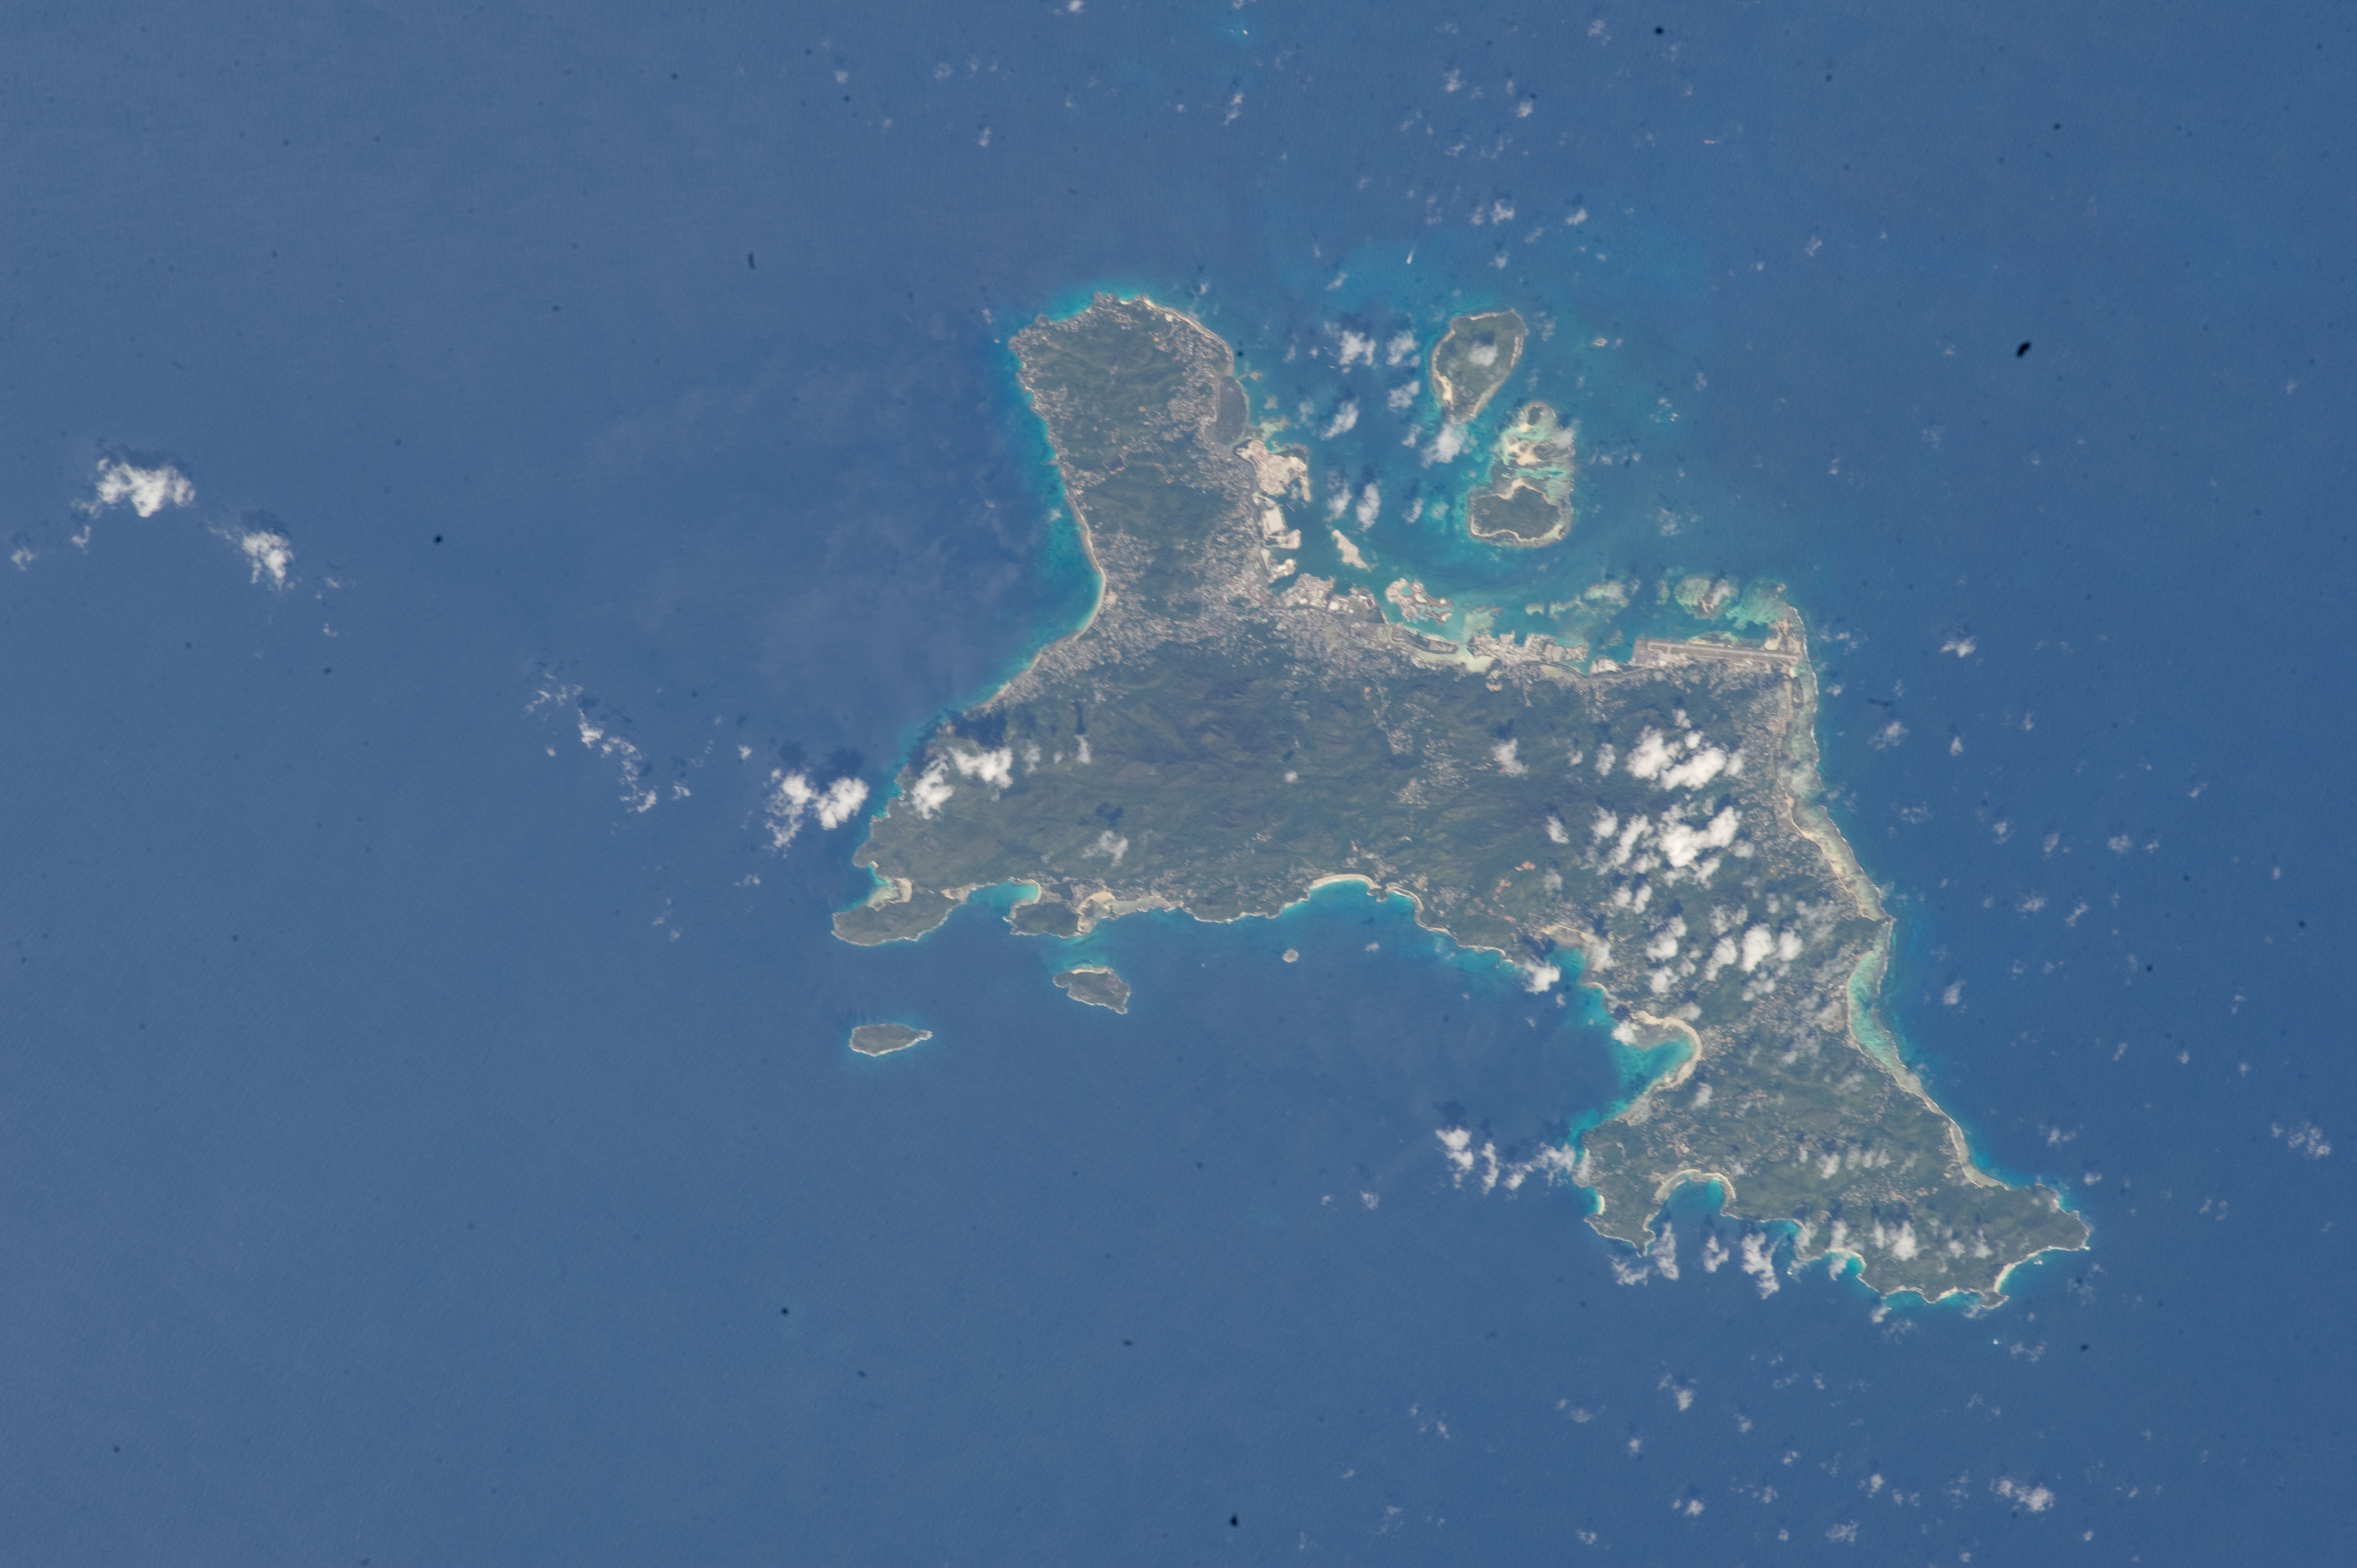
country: SEYCHELLES
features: VICTORIA, REEFS, SAINTE ANNE I., AIRPORT
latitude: -4.7
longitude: 55.5
